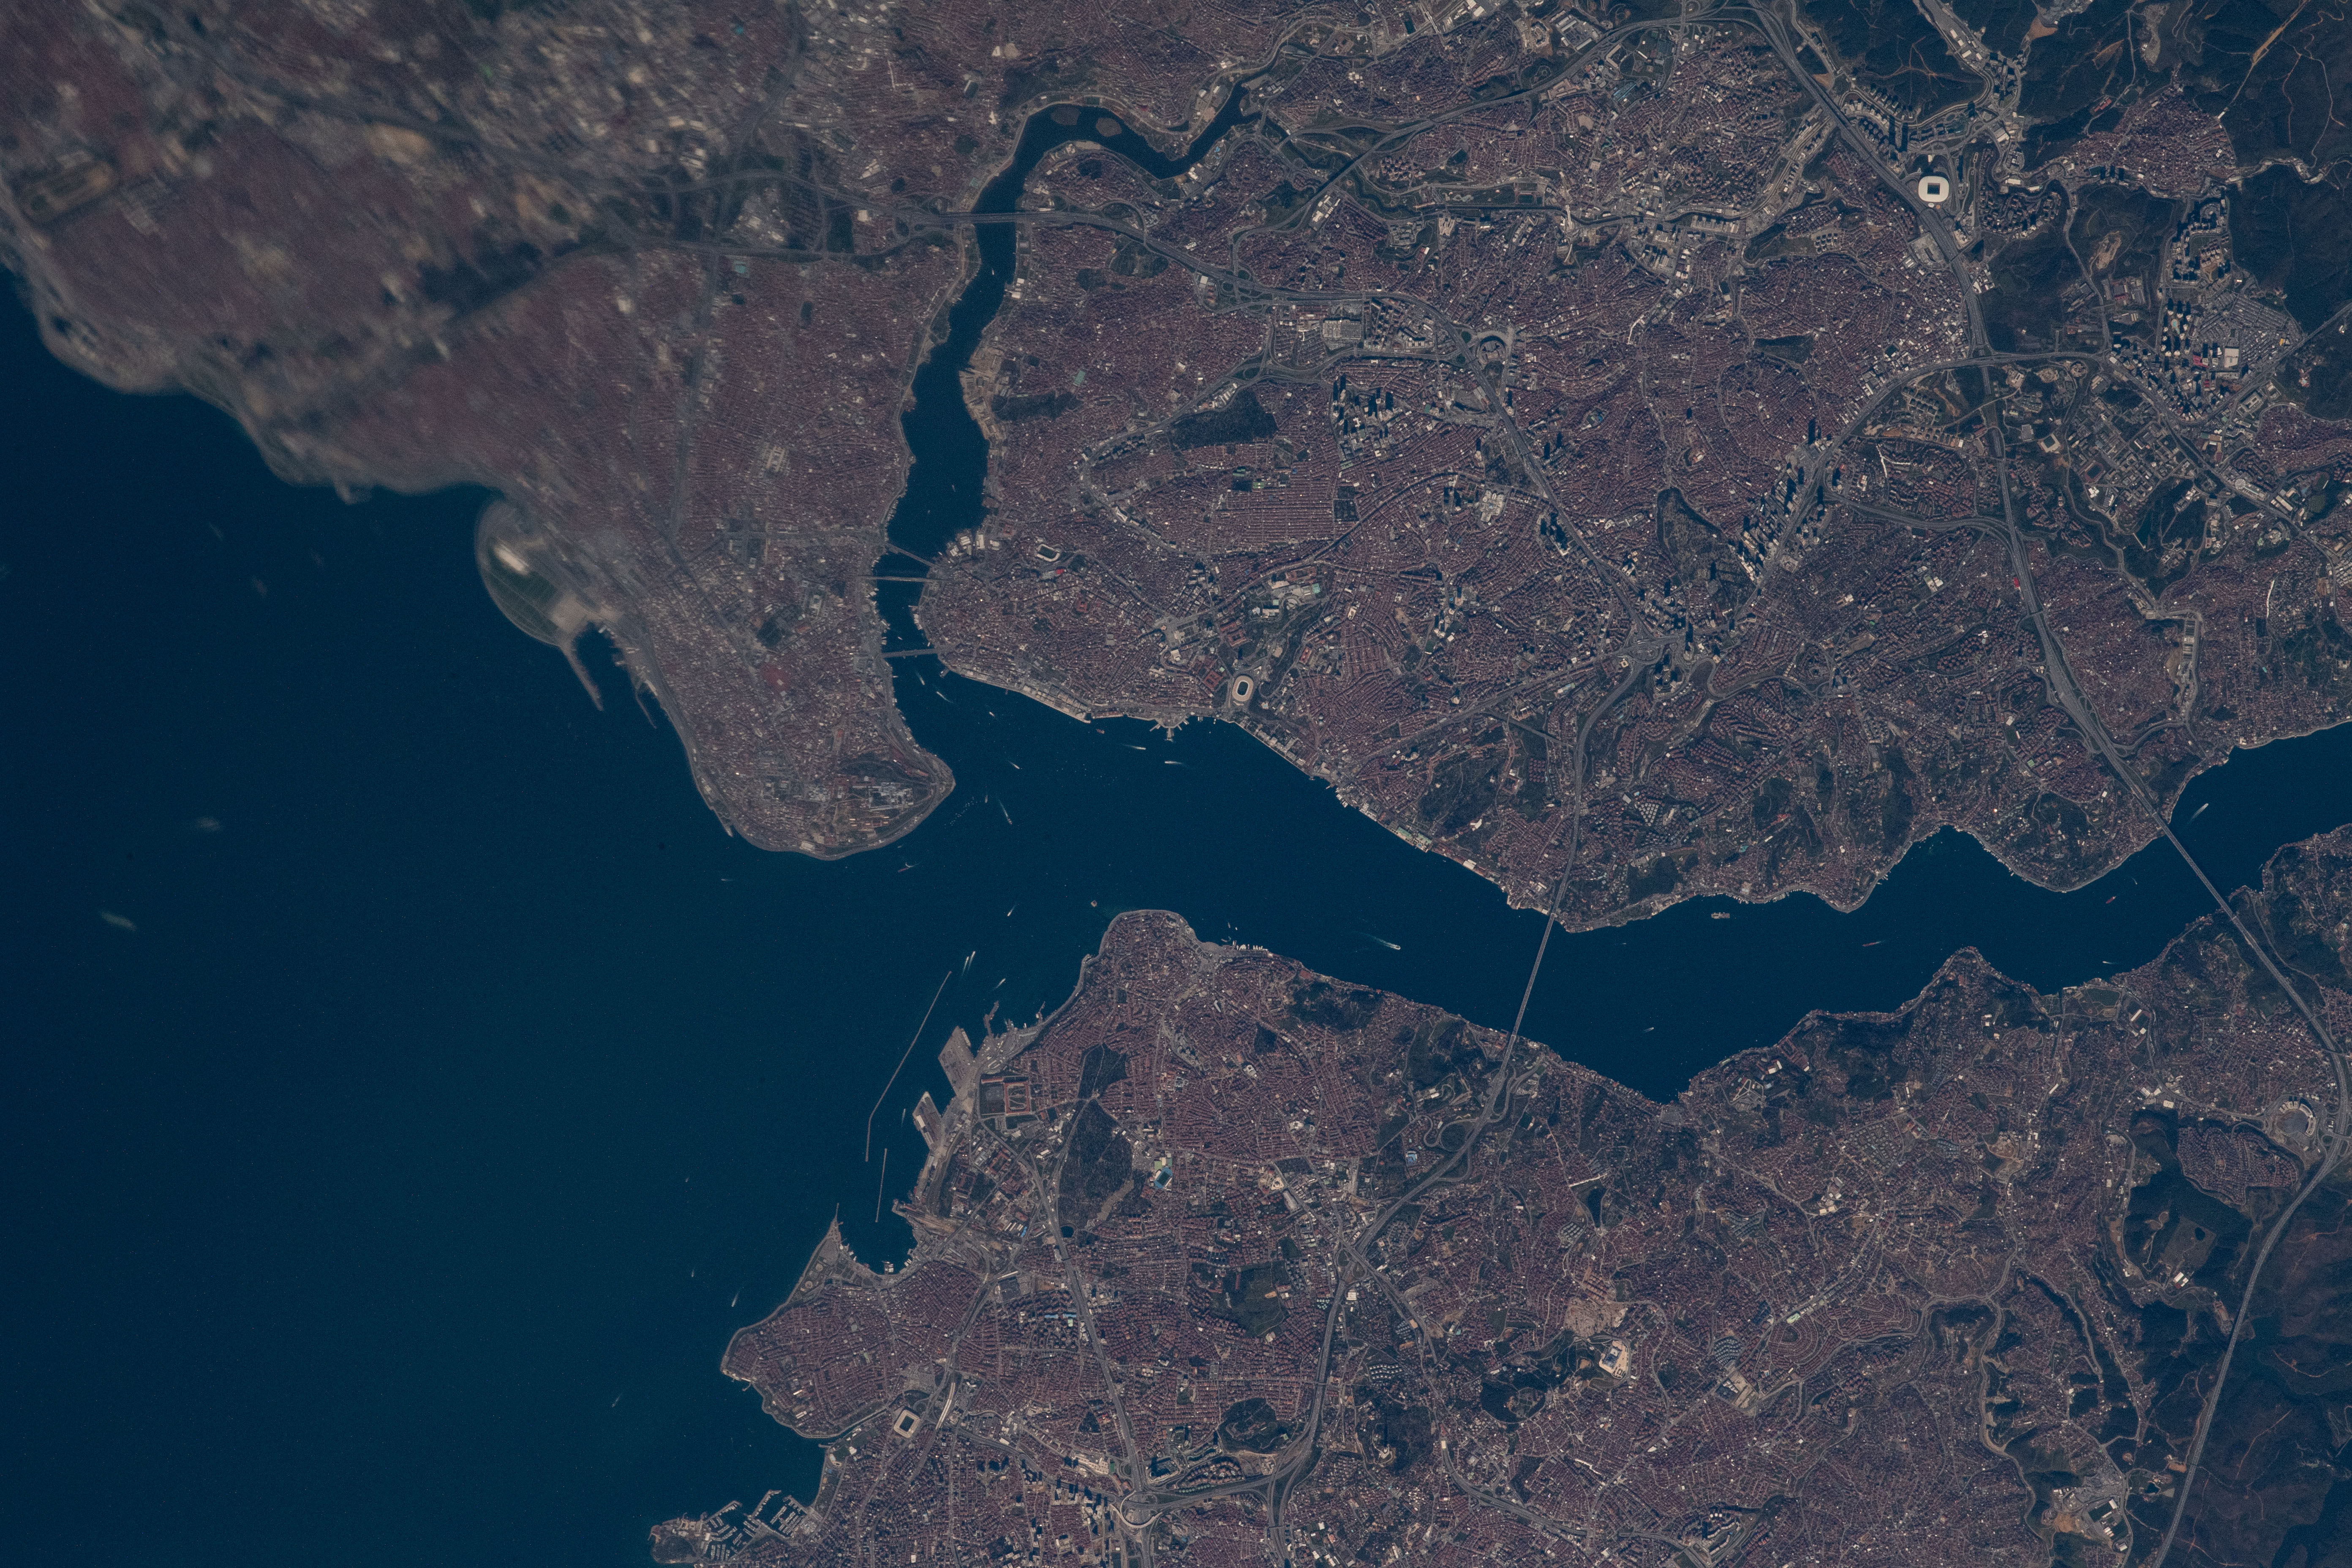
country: TURKEY
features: MARMARA SEA, BOSFORO STRAIT
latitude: 41.0
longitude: 29.0
